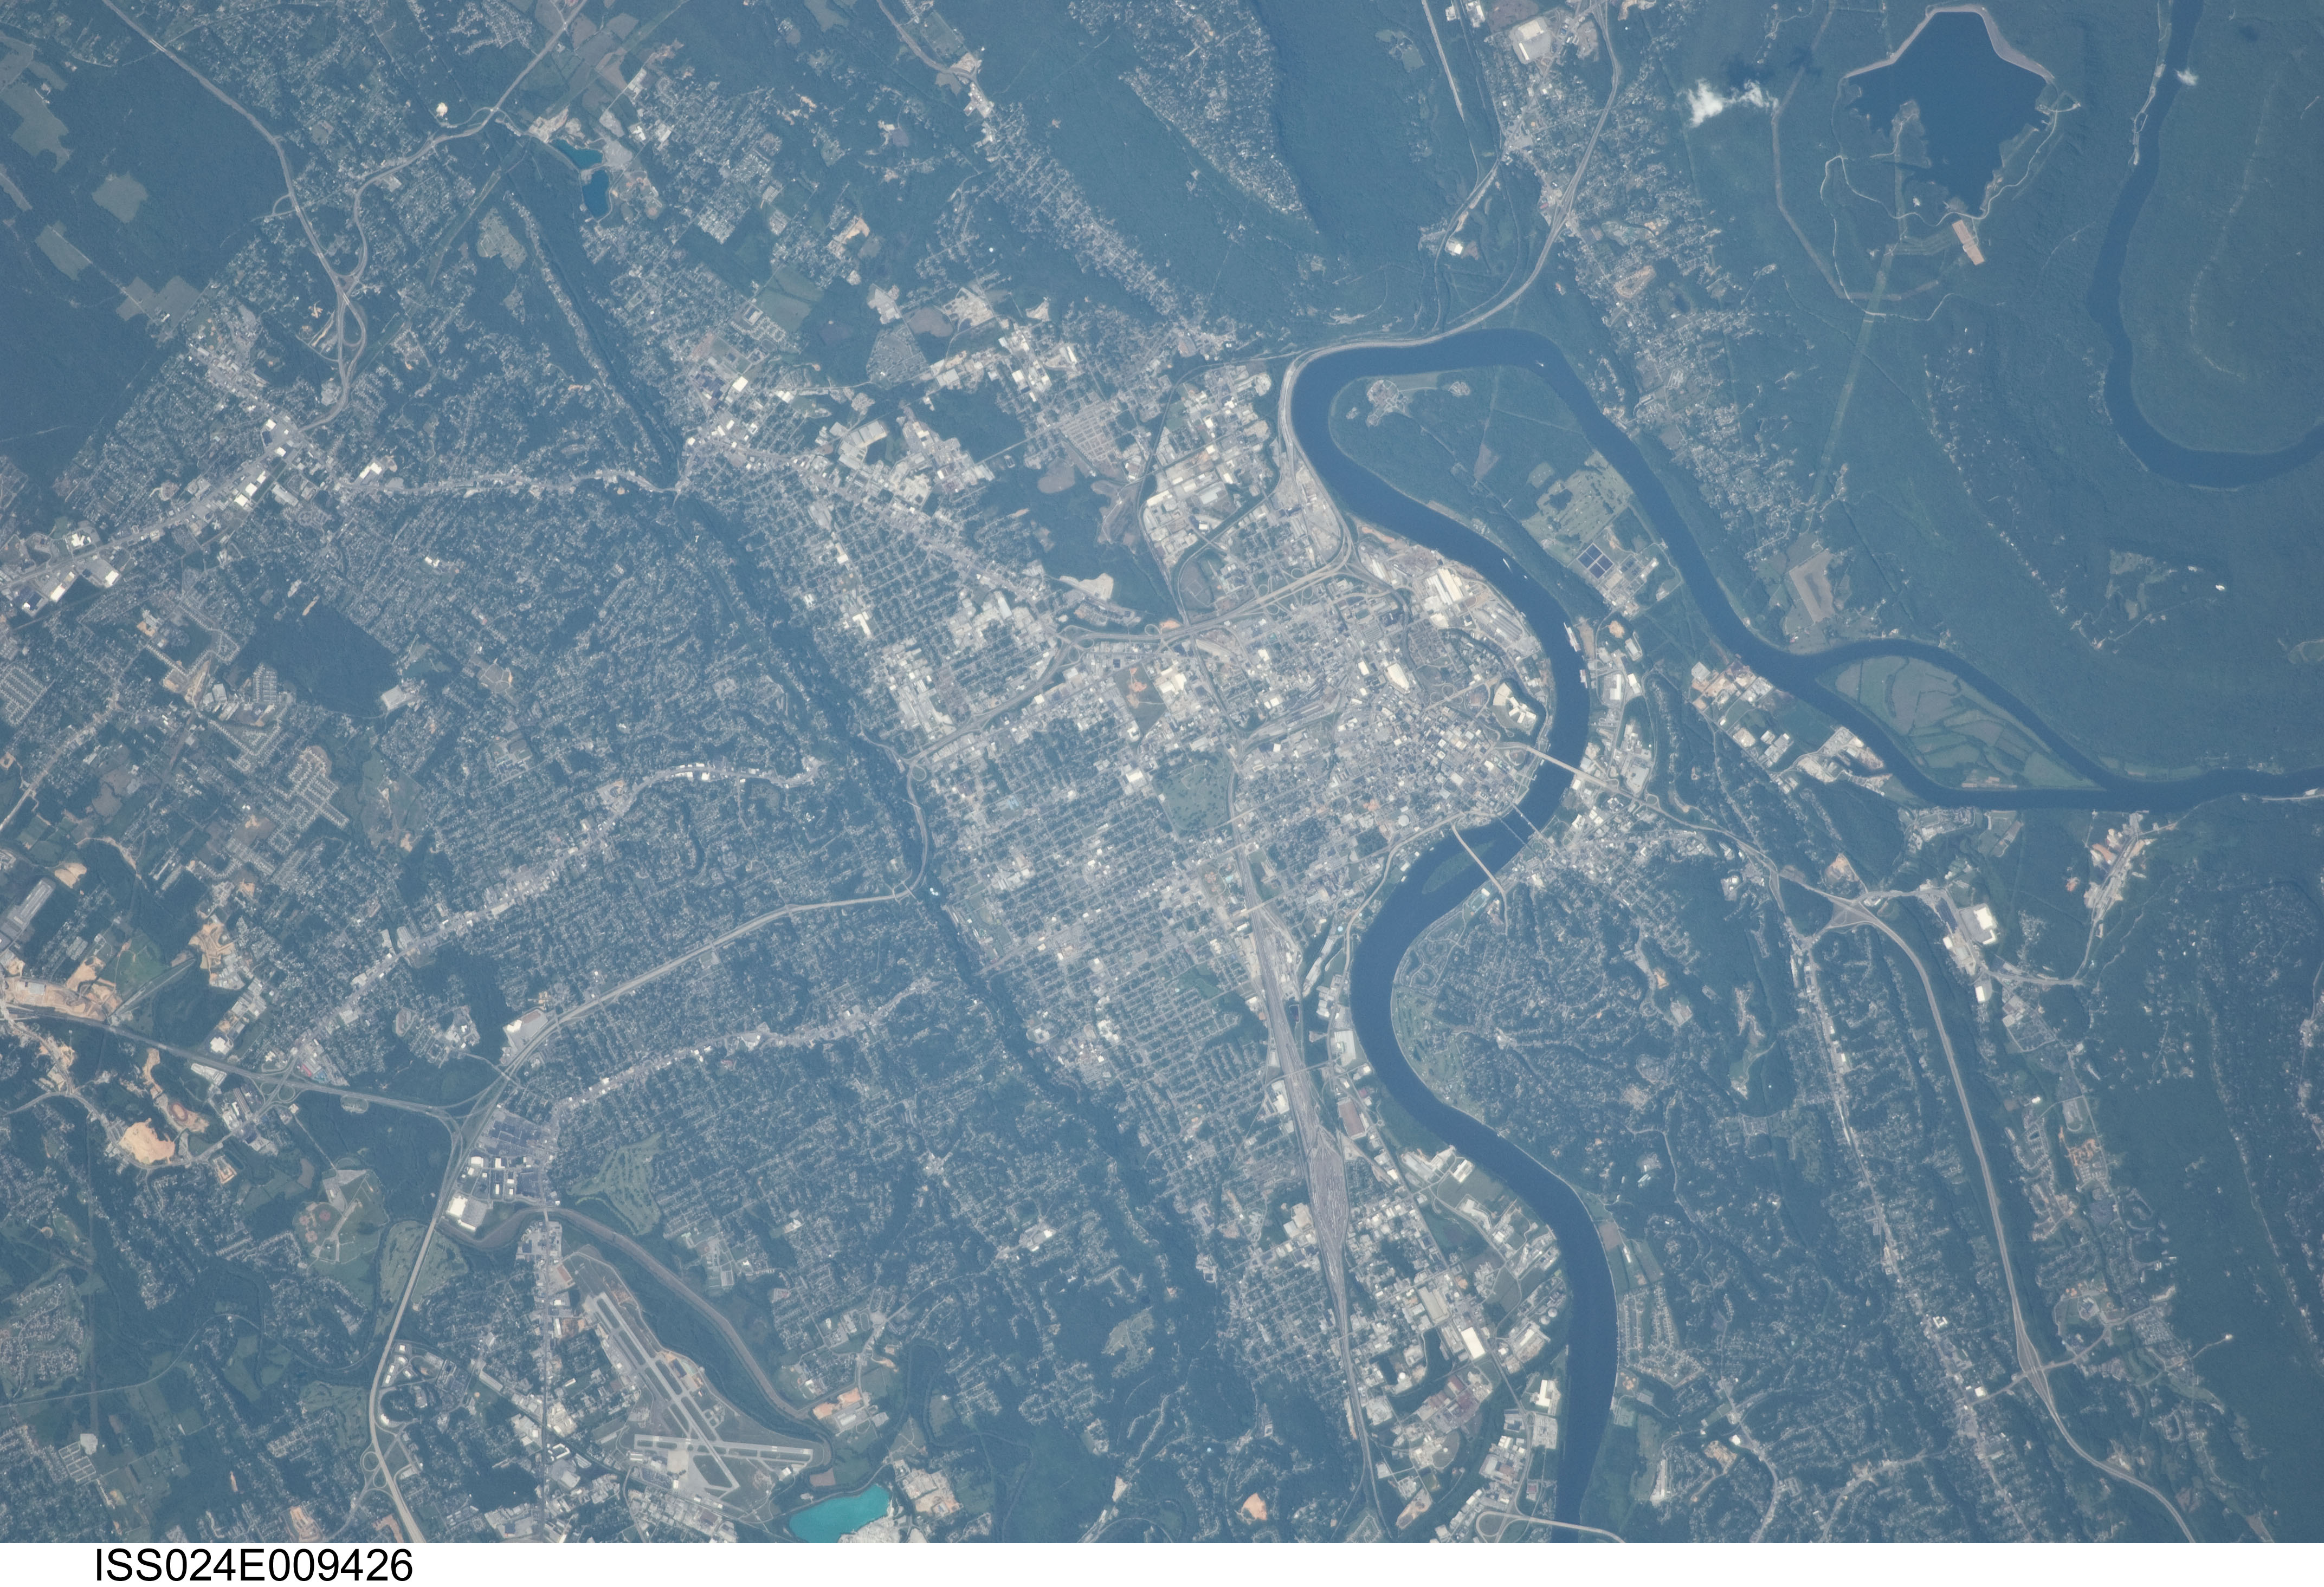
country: USA-TENNESSEE
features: CHATTANOOGA, TENNESSEE RIVER, AIRPORT, URBAN AREA, RES., ROADS, RIDGES
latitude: 35.0
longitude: -85.3
